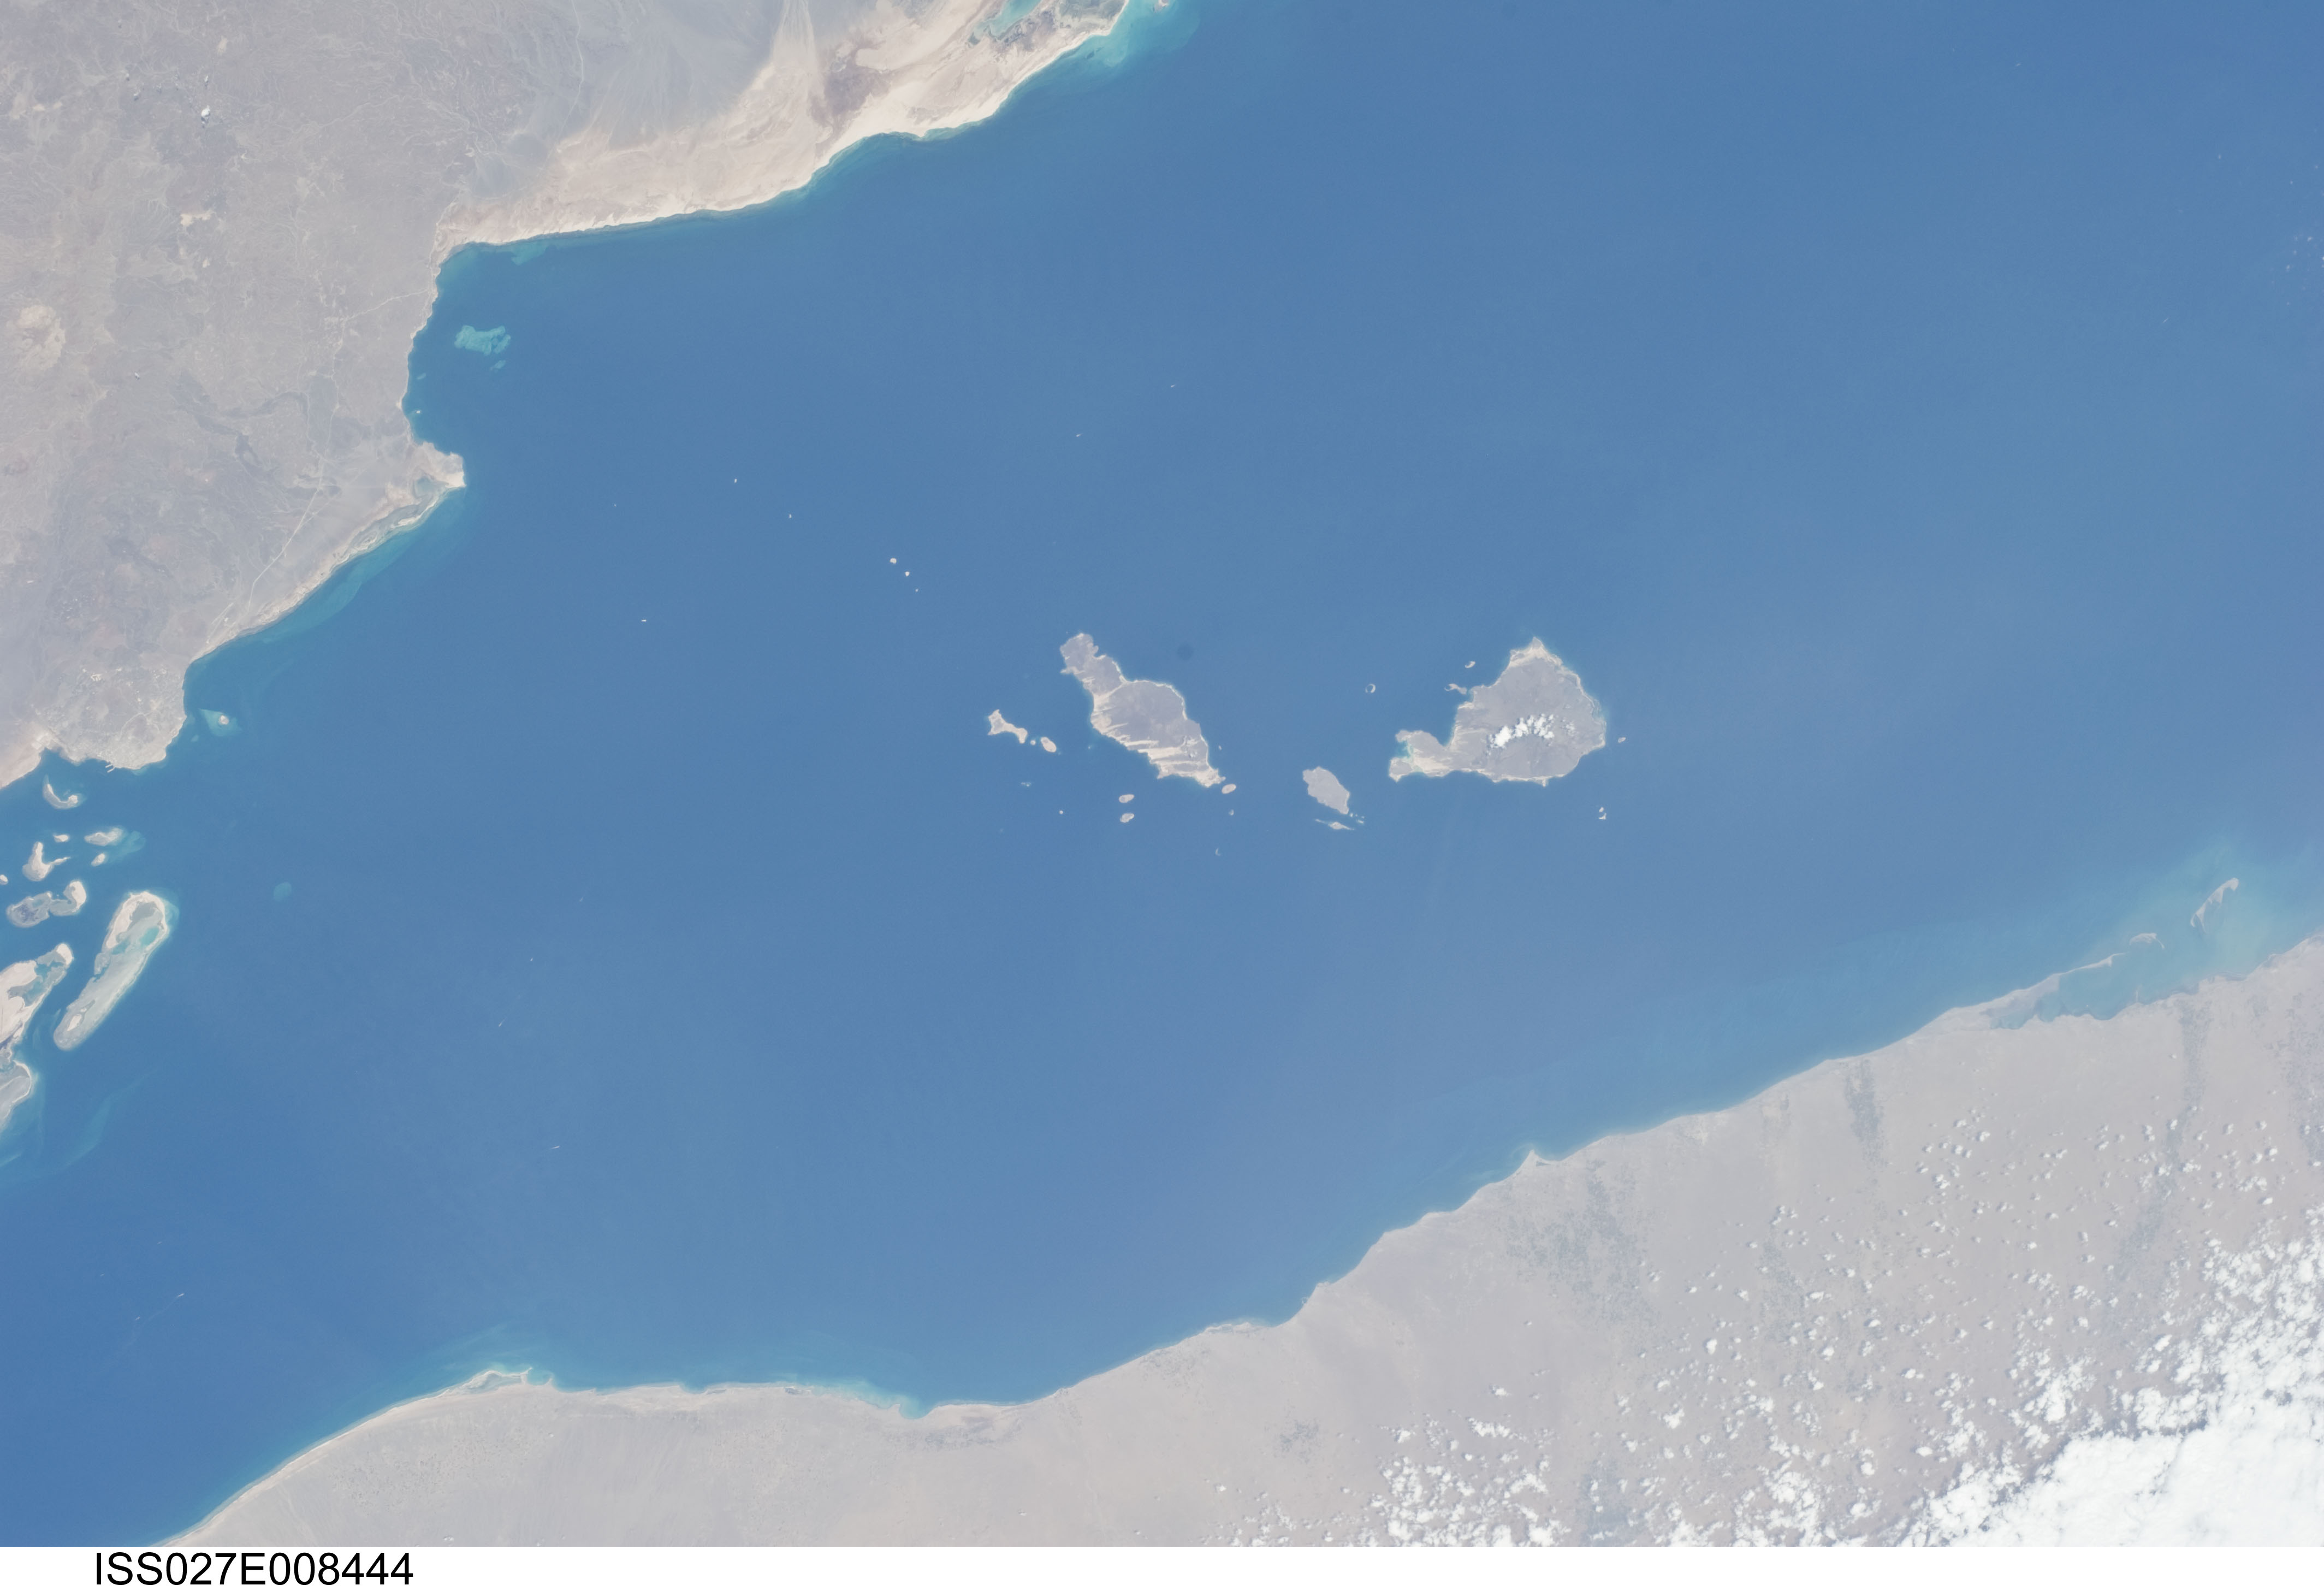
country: YEMEN
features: HANISH ARCHIPELAGO, THREE FOOT ISLAND, MT. ZUQAR, QUOIN ISLAND LIGHT HOUSE, RED S., ERITREA, YEMEN, ASSAB CY., HANISH ISLANDS
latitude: 13.7
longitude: 42.8
